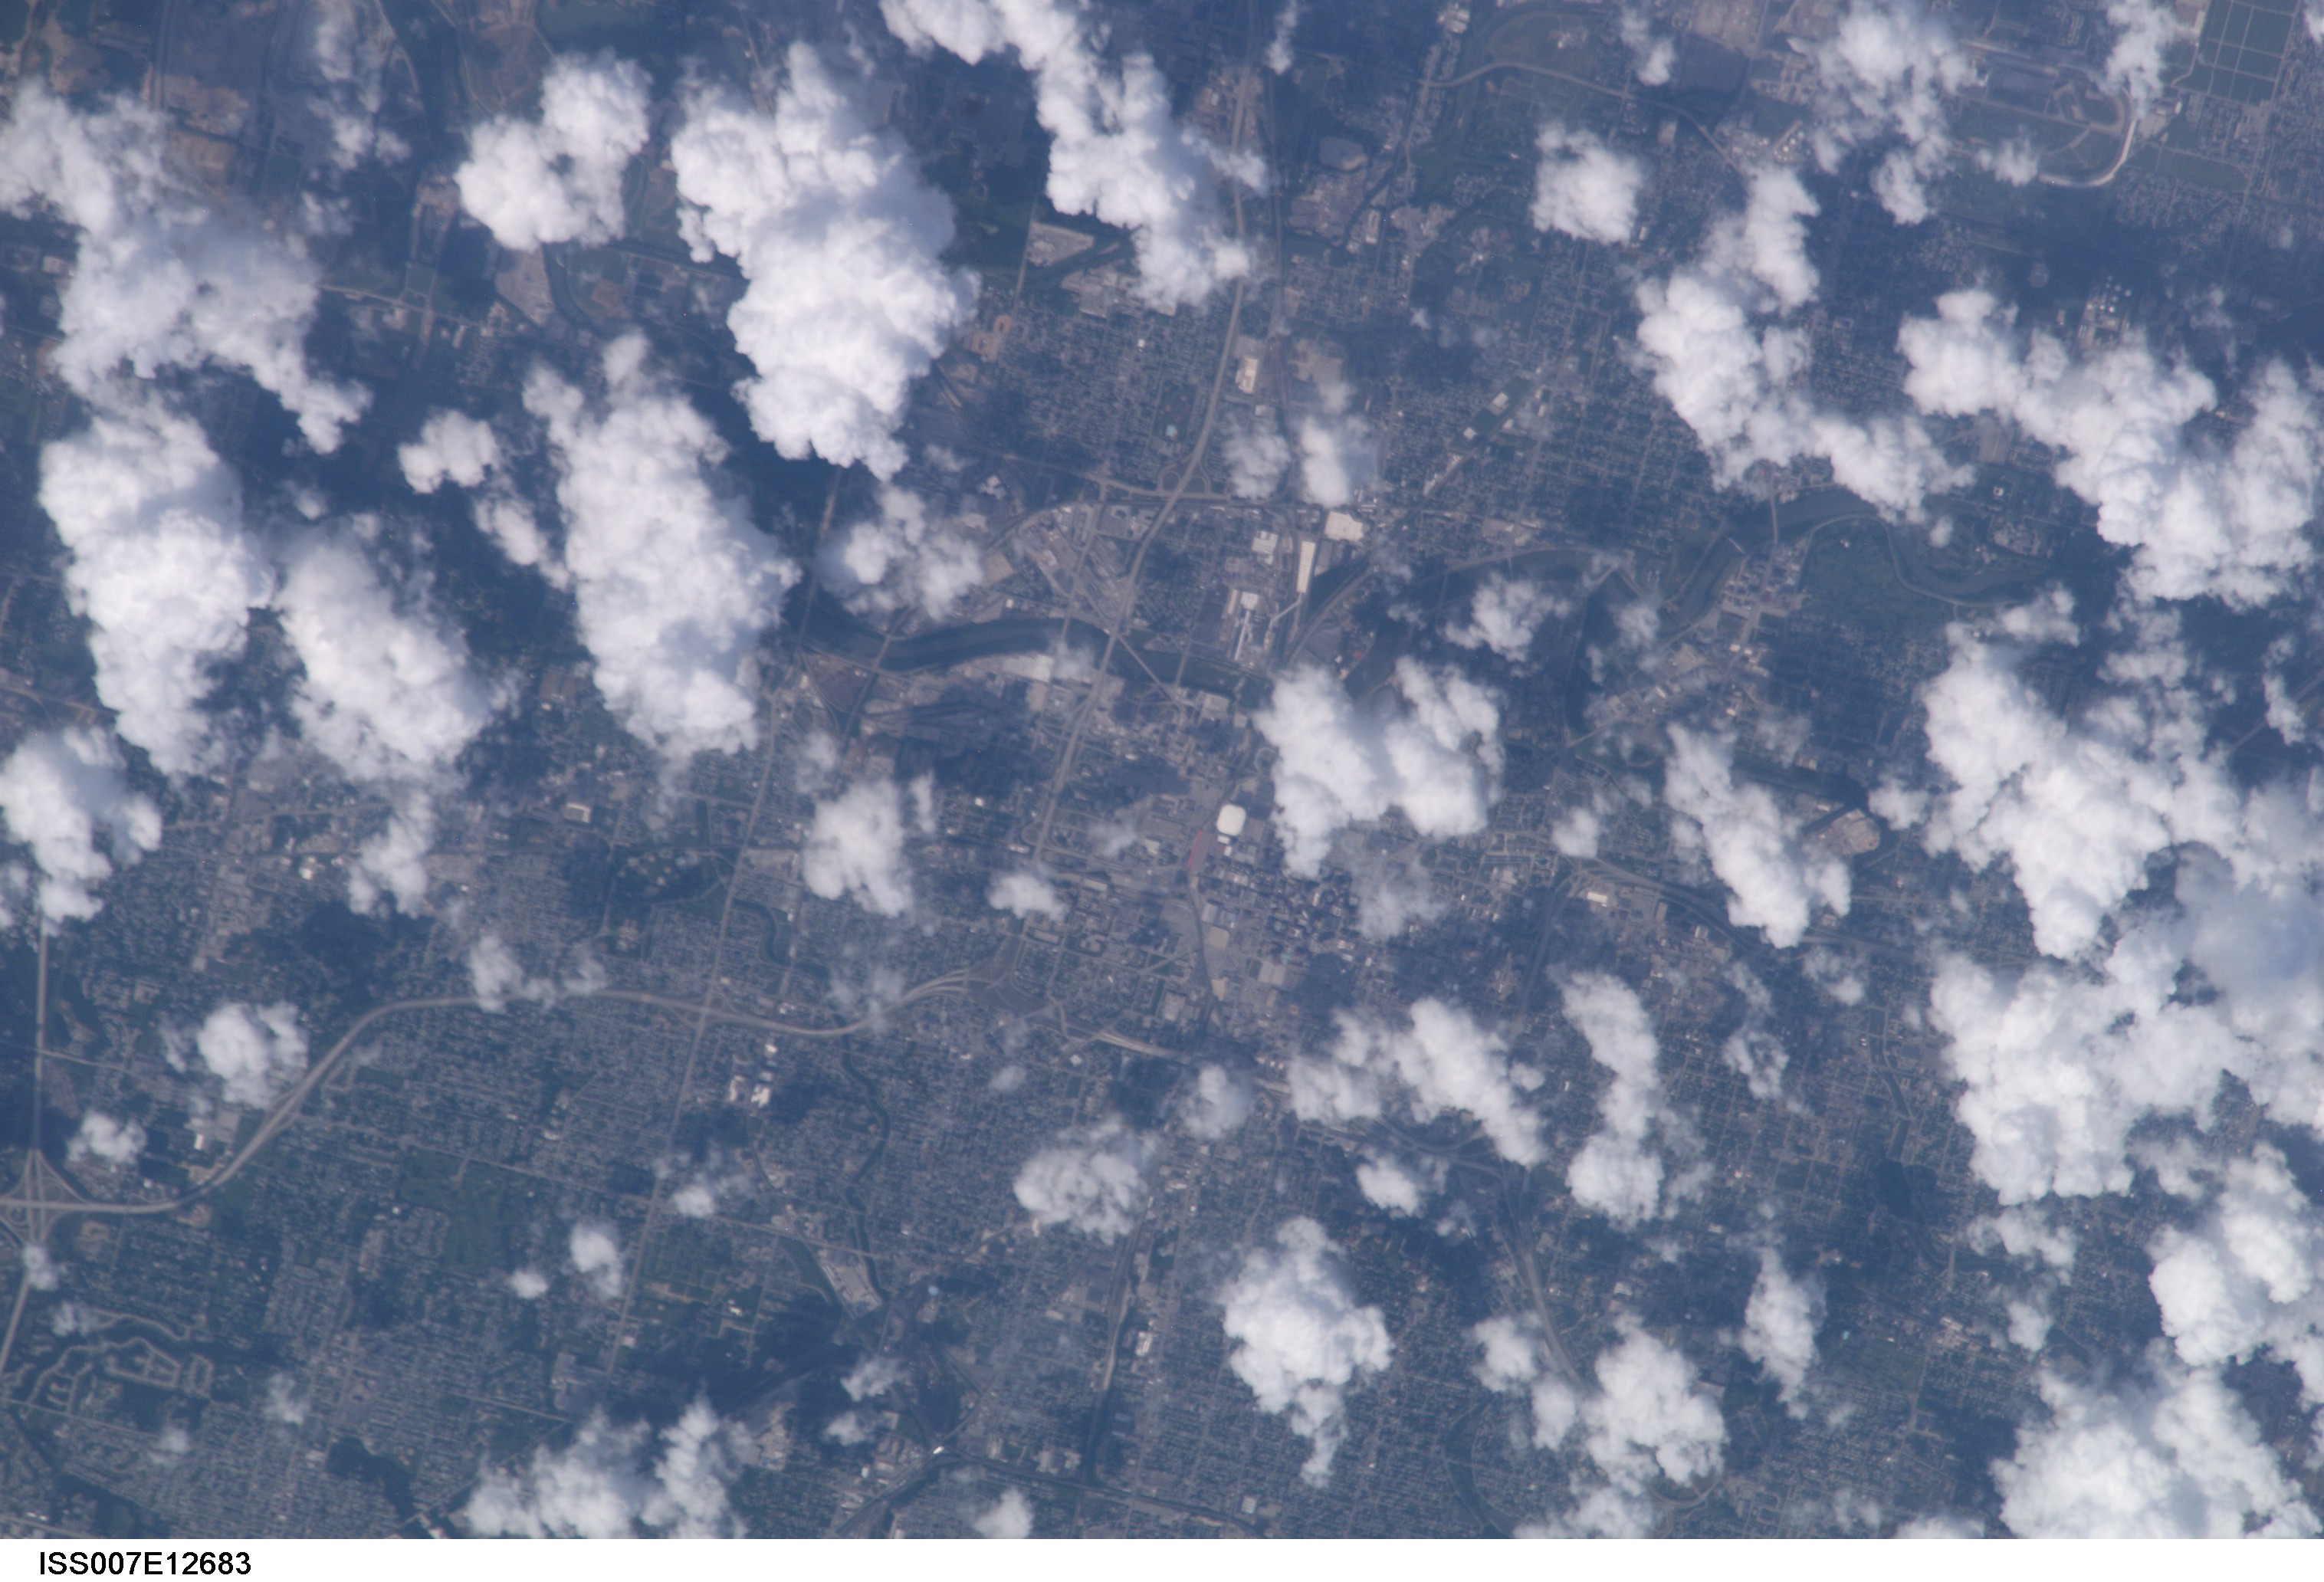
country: USA-INDIANA
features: INDIANAPOLIS, FORK OF WHITE RIVER
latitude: 39.7
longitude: -86.3
